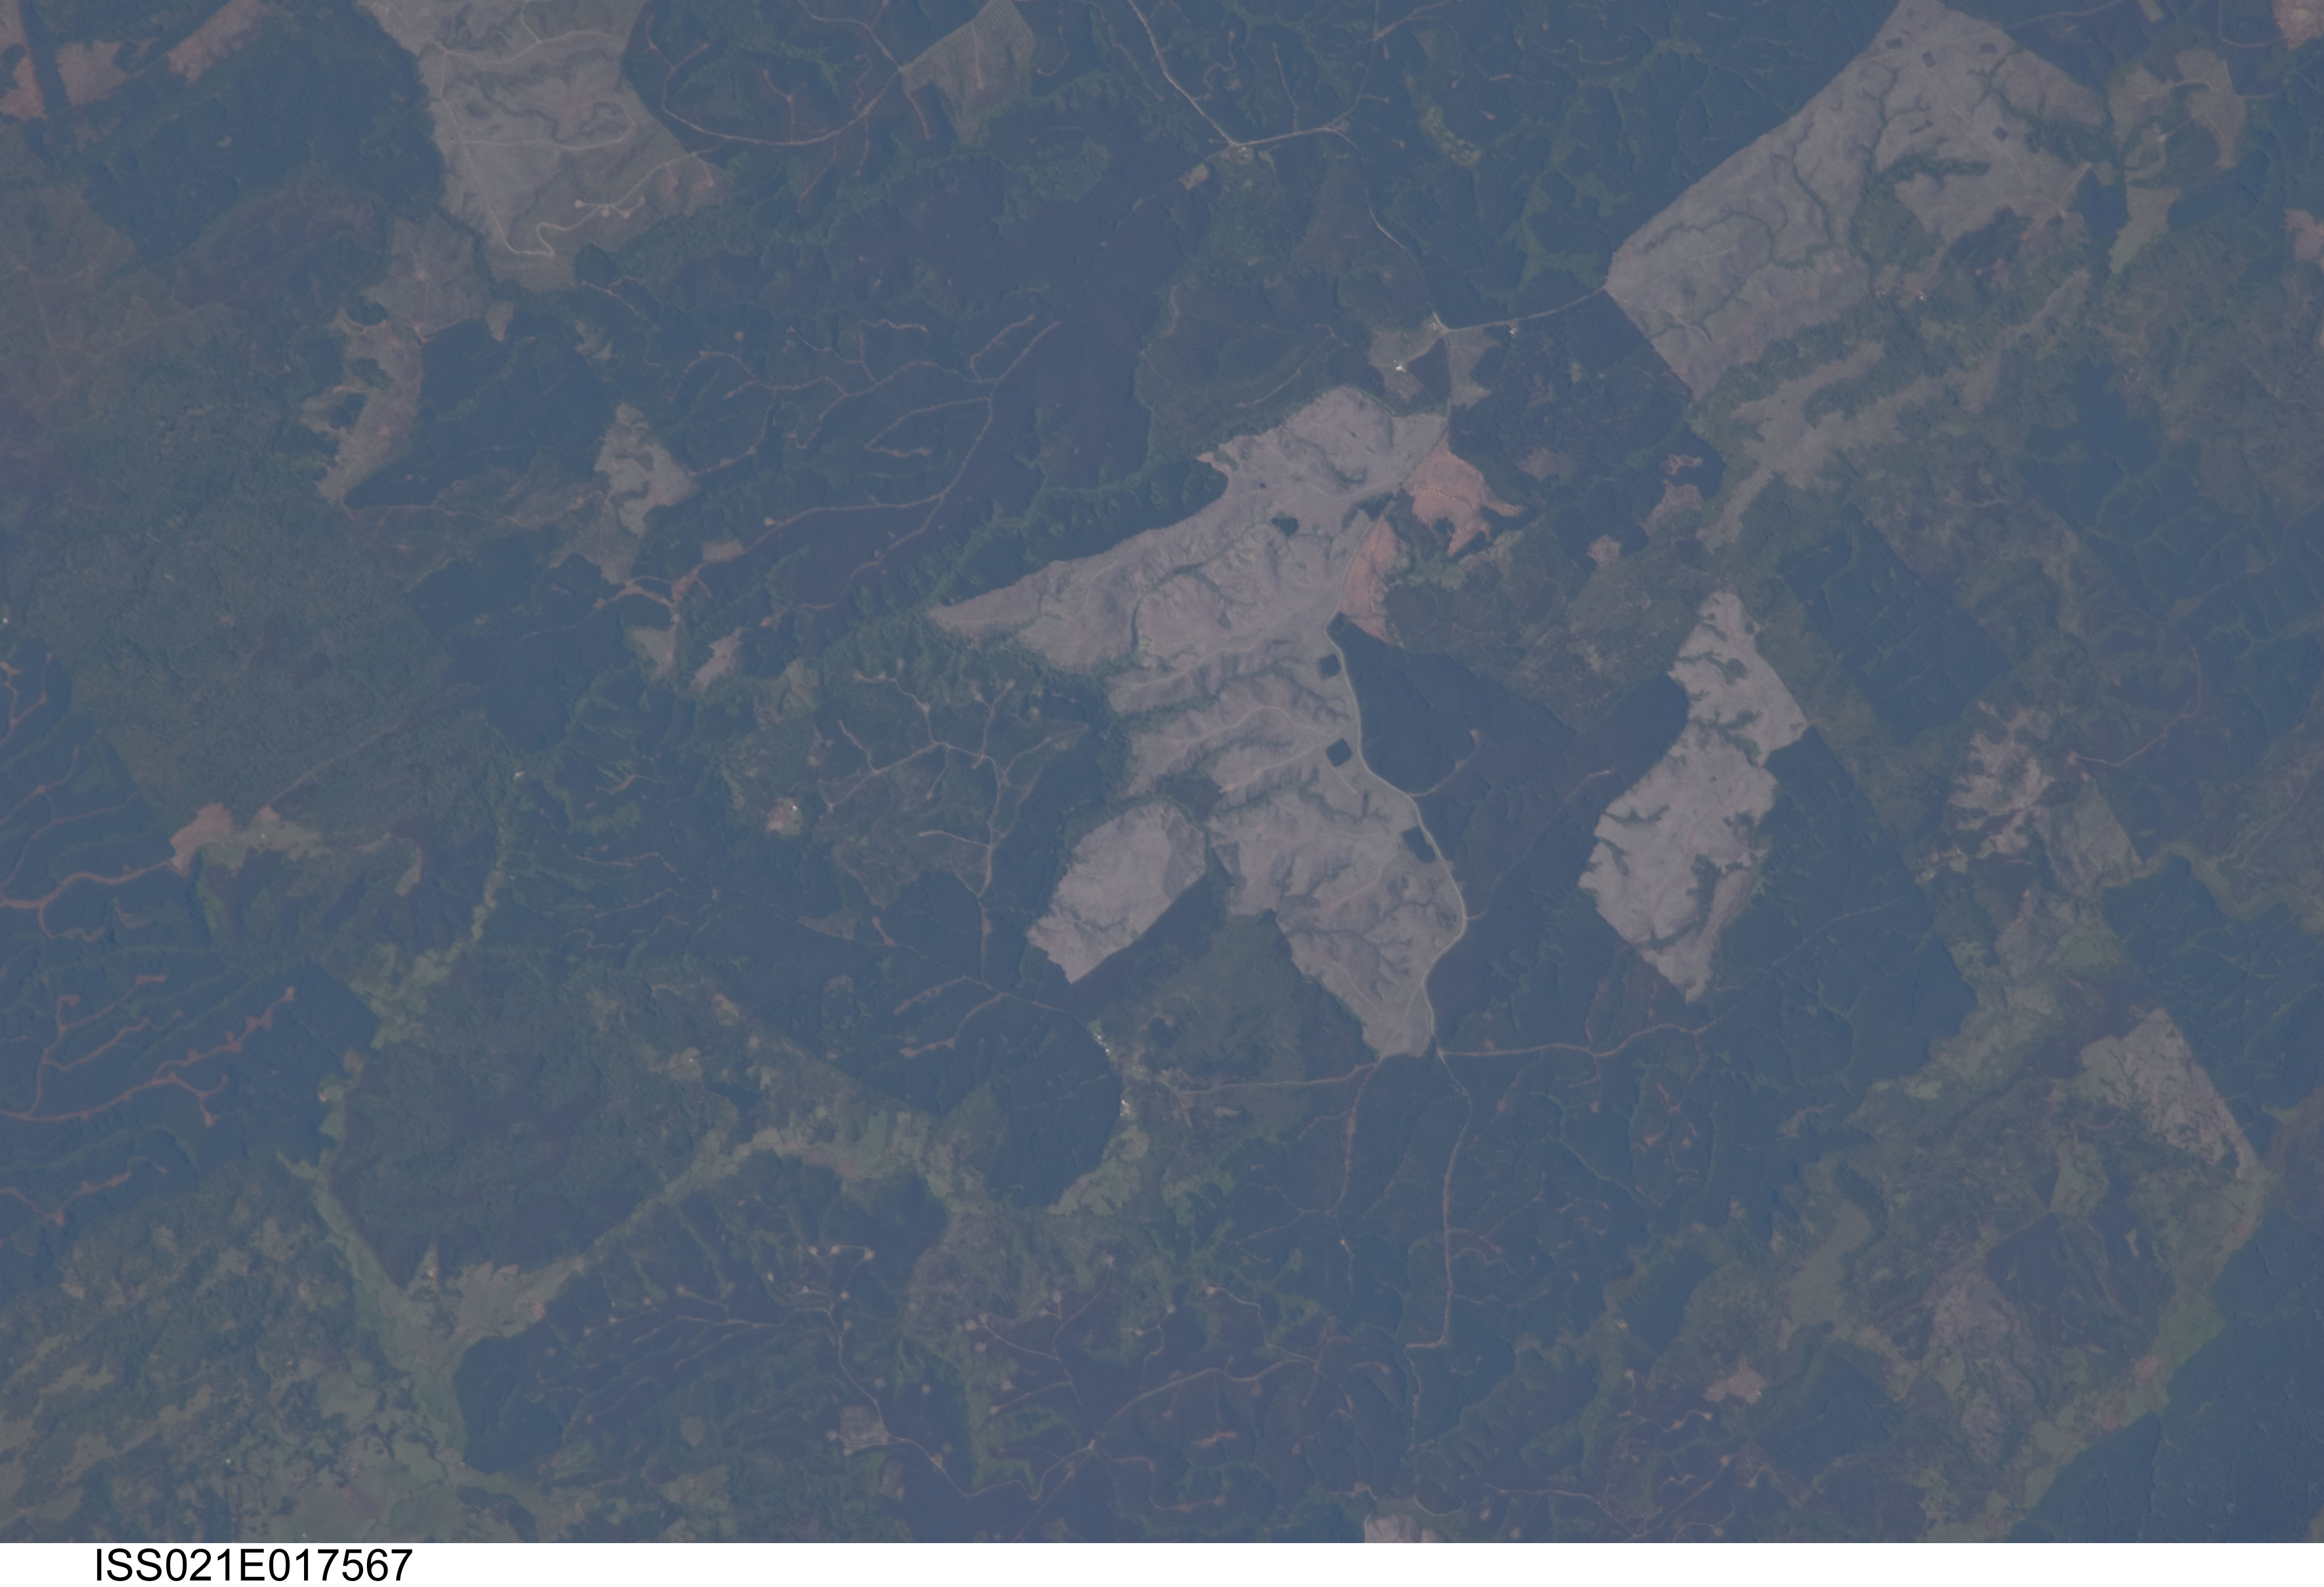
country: CHILE
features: AGR., FOREST PATCHES
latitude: -37.4
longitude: -73.4
